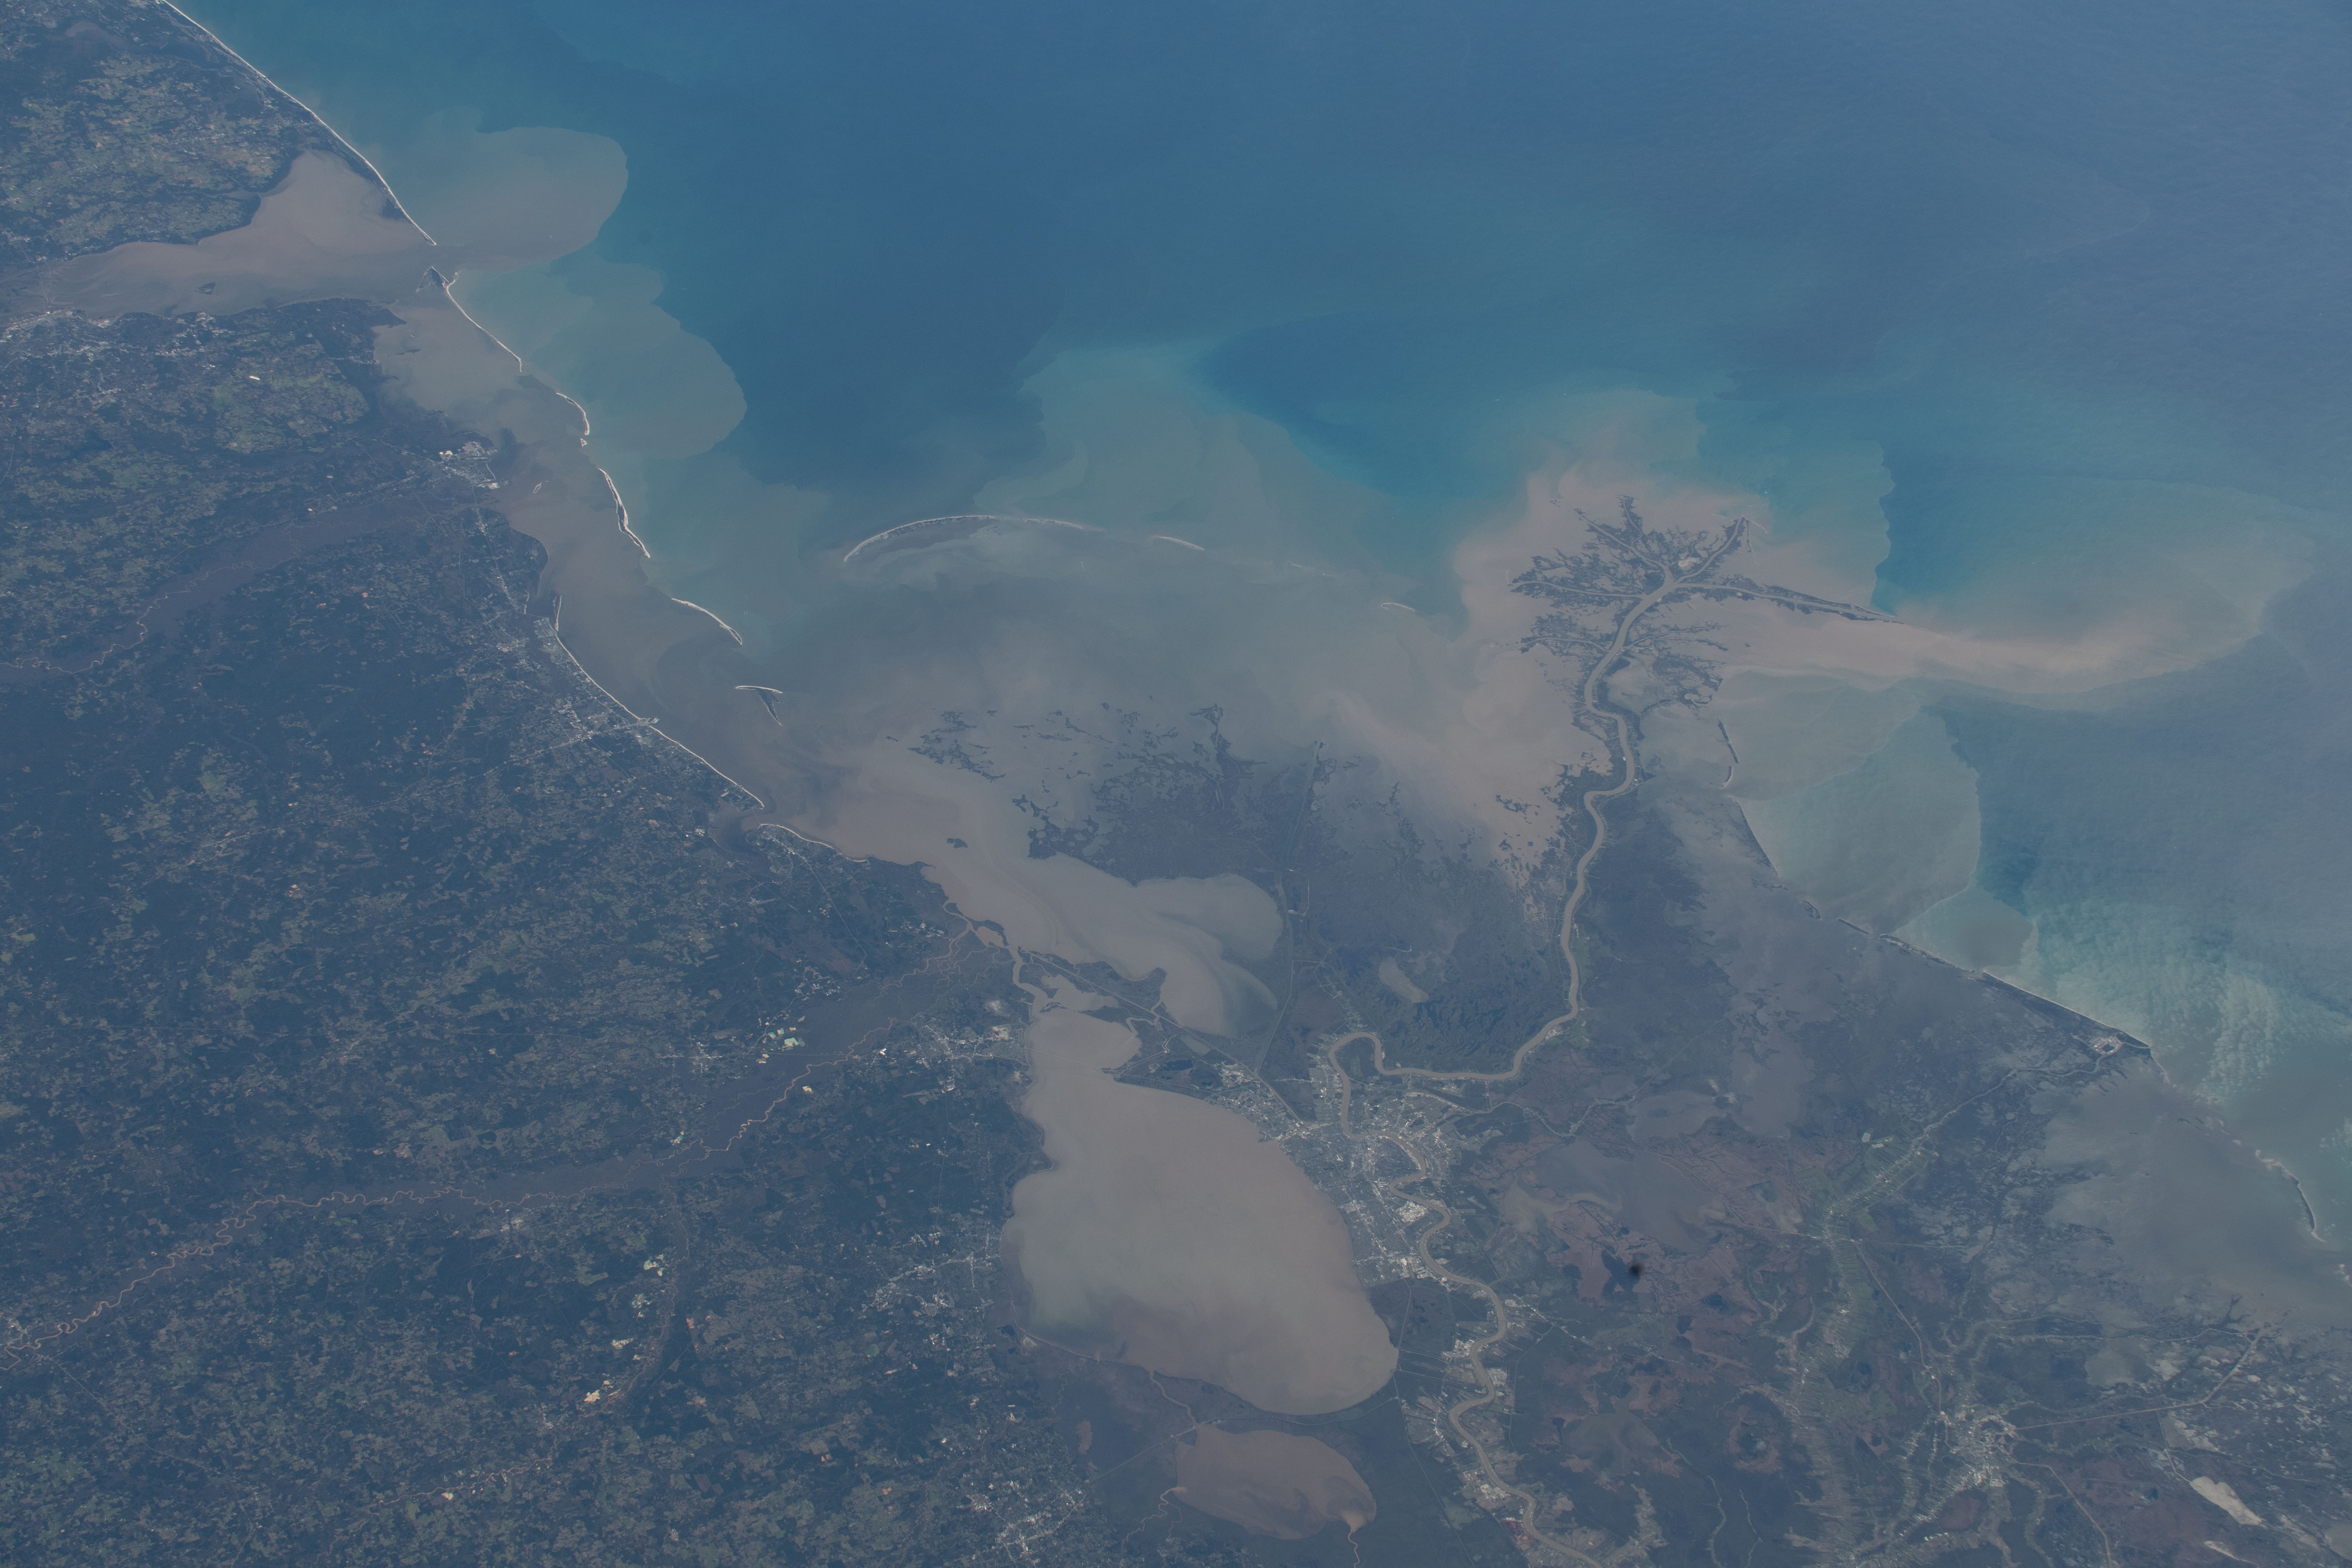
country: USA-LOUISIANA
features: NEW ORLEANS, BATON ROUGE, LAKE PONTCHARTRAIN, GULFPORT, GULF OF MEXICO, CHANDELEUR SOUND, MOBILE, PENSACOLA, PANAMA CITY, TALLAHASSEE
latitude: 30.0
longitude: -89.5
